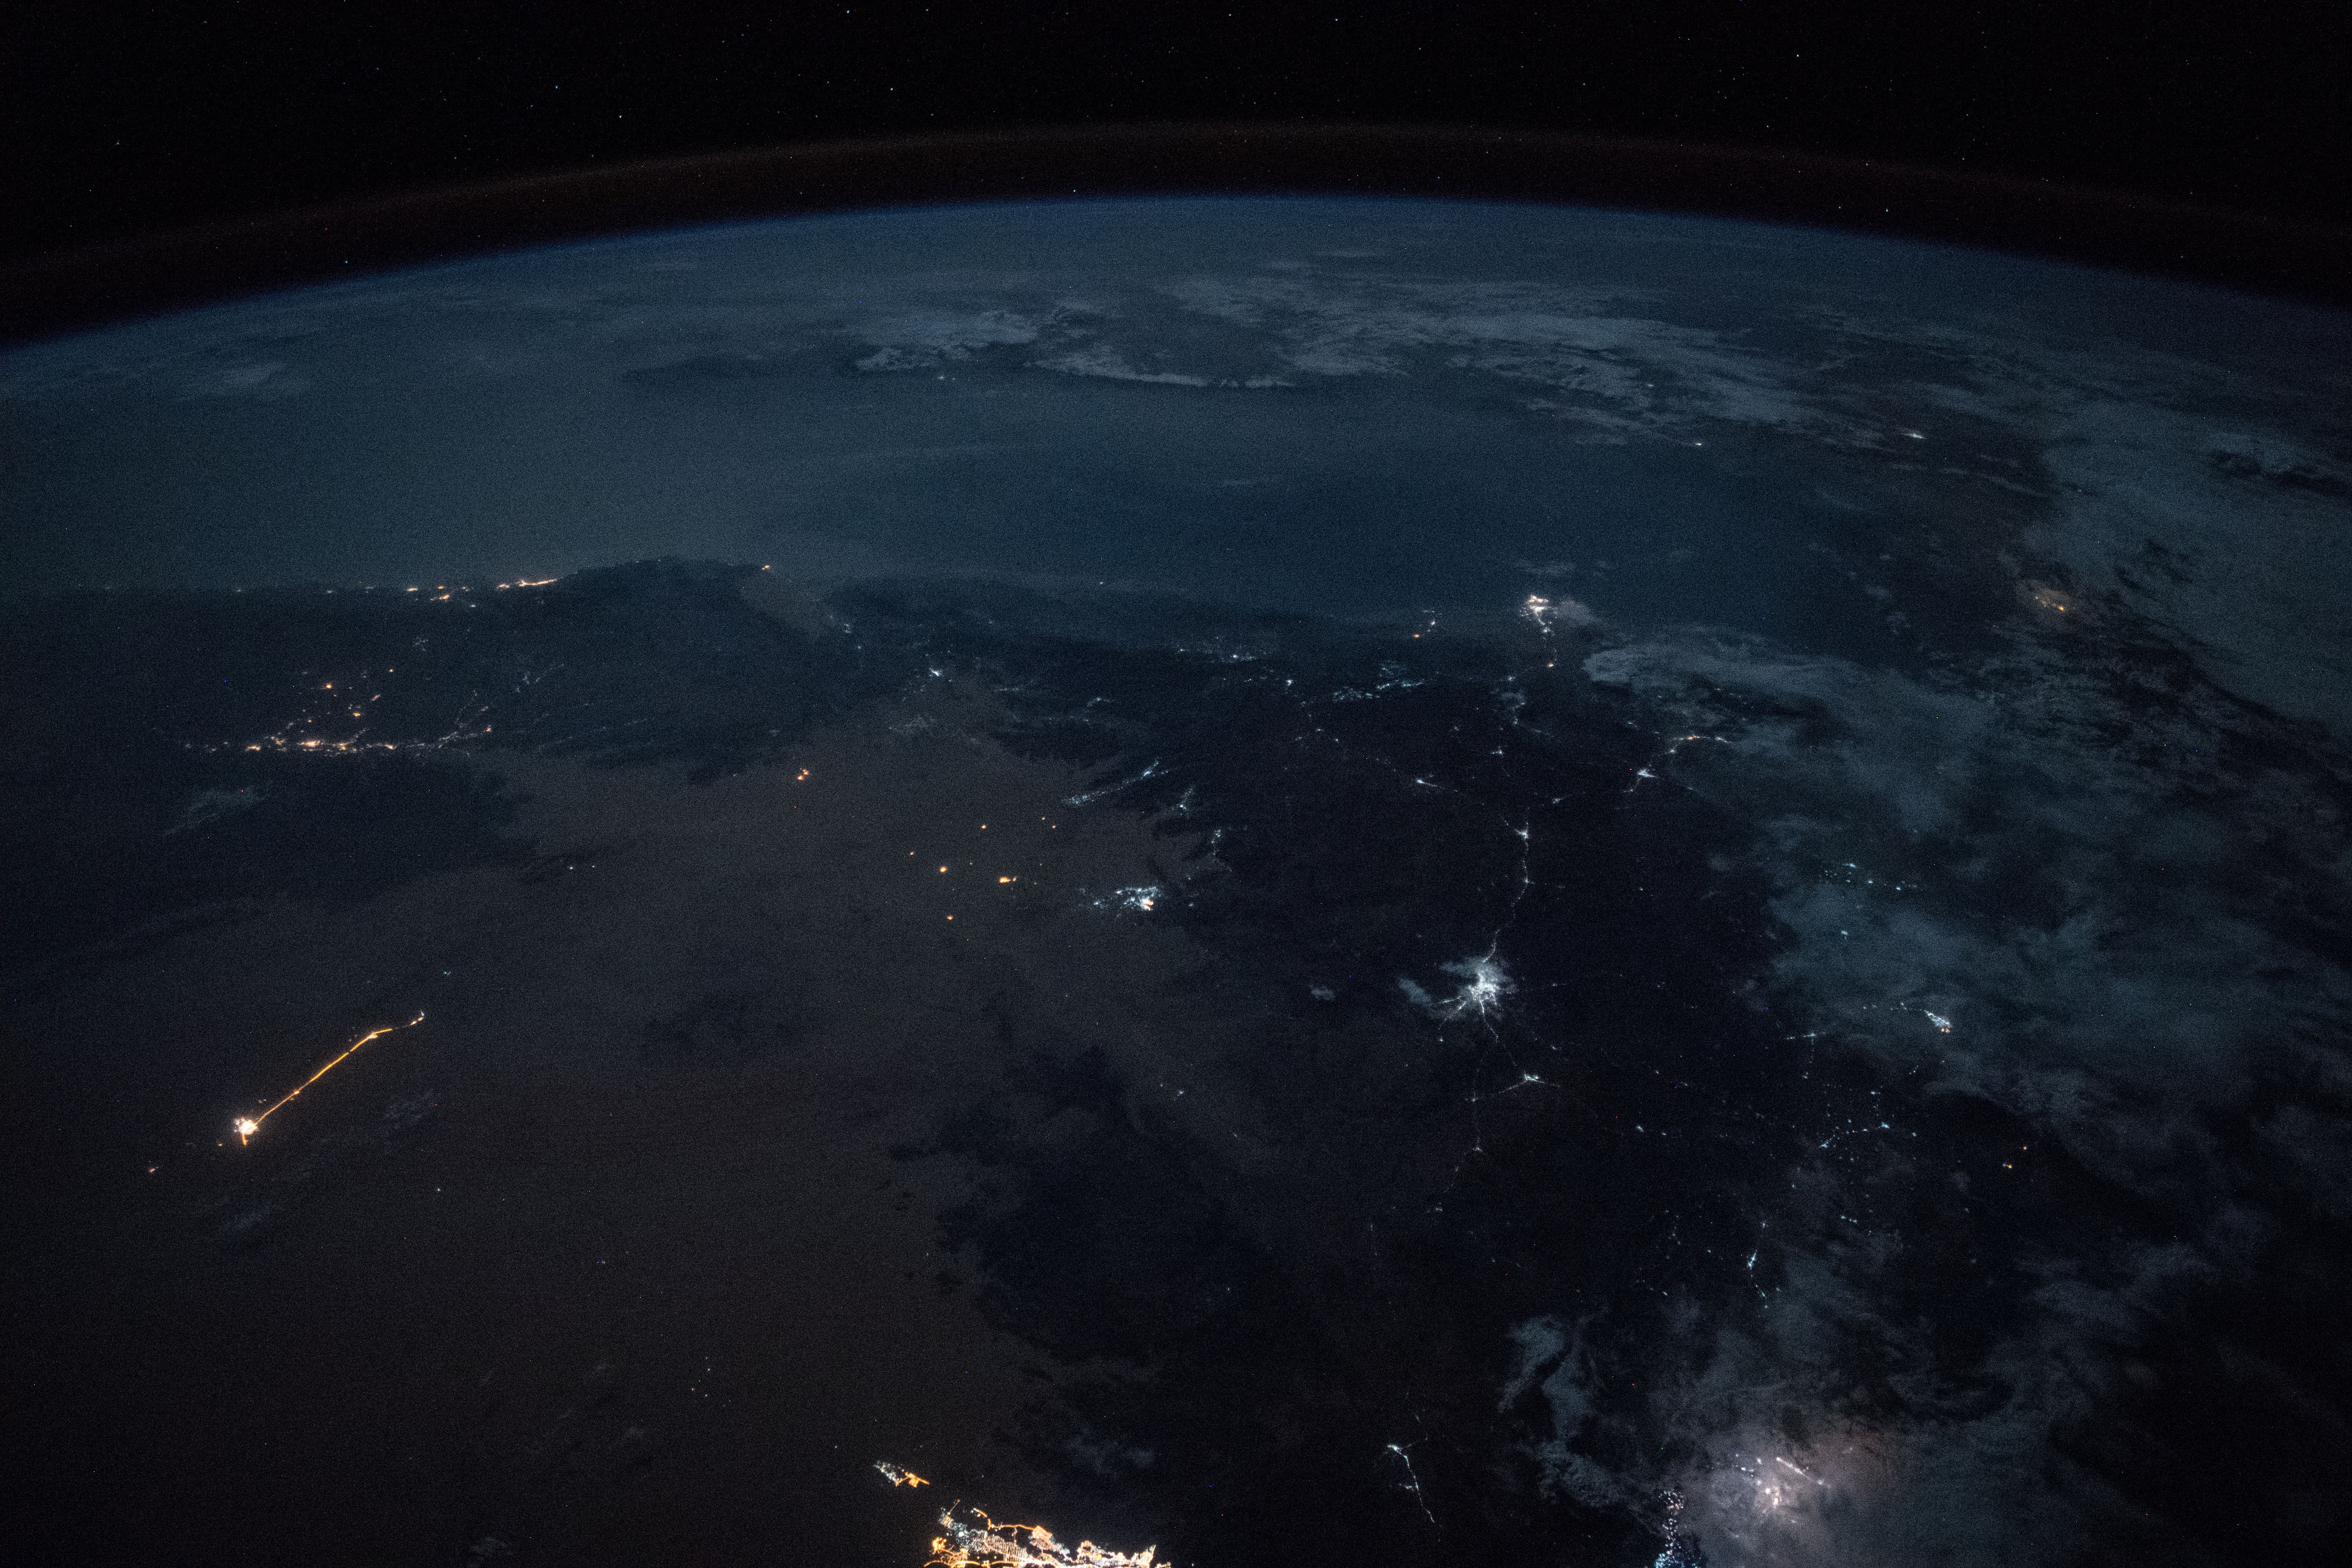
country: YEMEN
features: HADHRAMAUT MOUNTAINS, AL MUKALLA, OGO MOUNTAINS, NIGHT, EARTH LIMB
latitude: 14.8
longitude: 45.9
